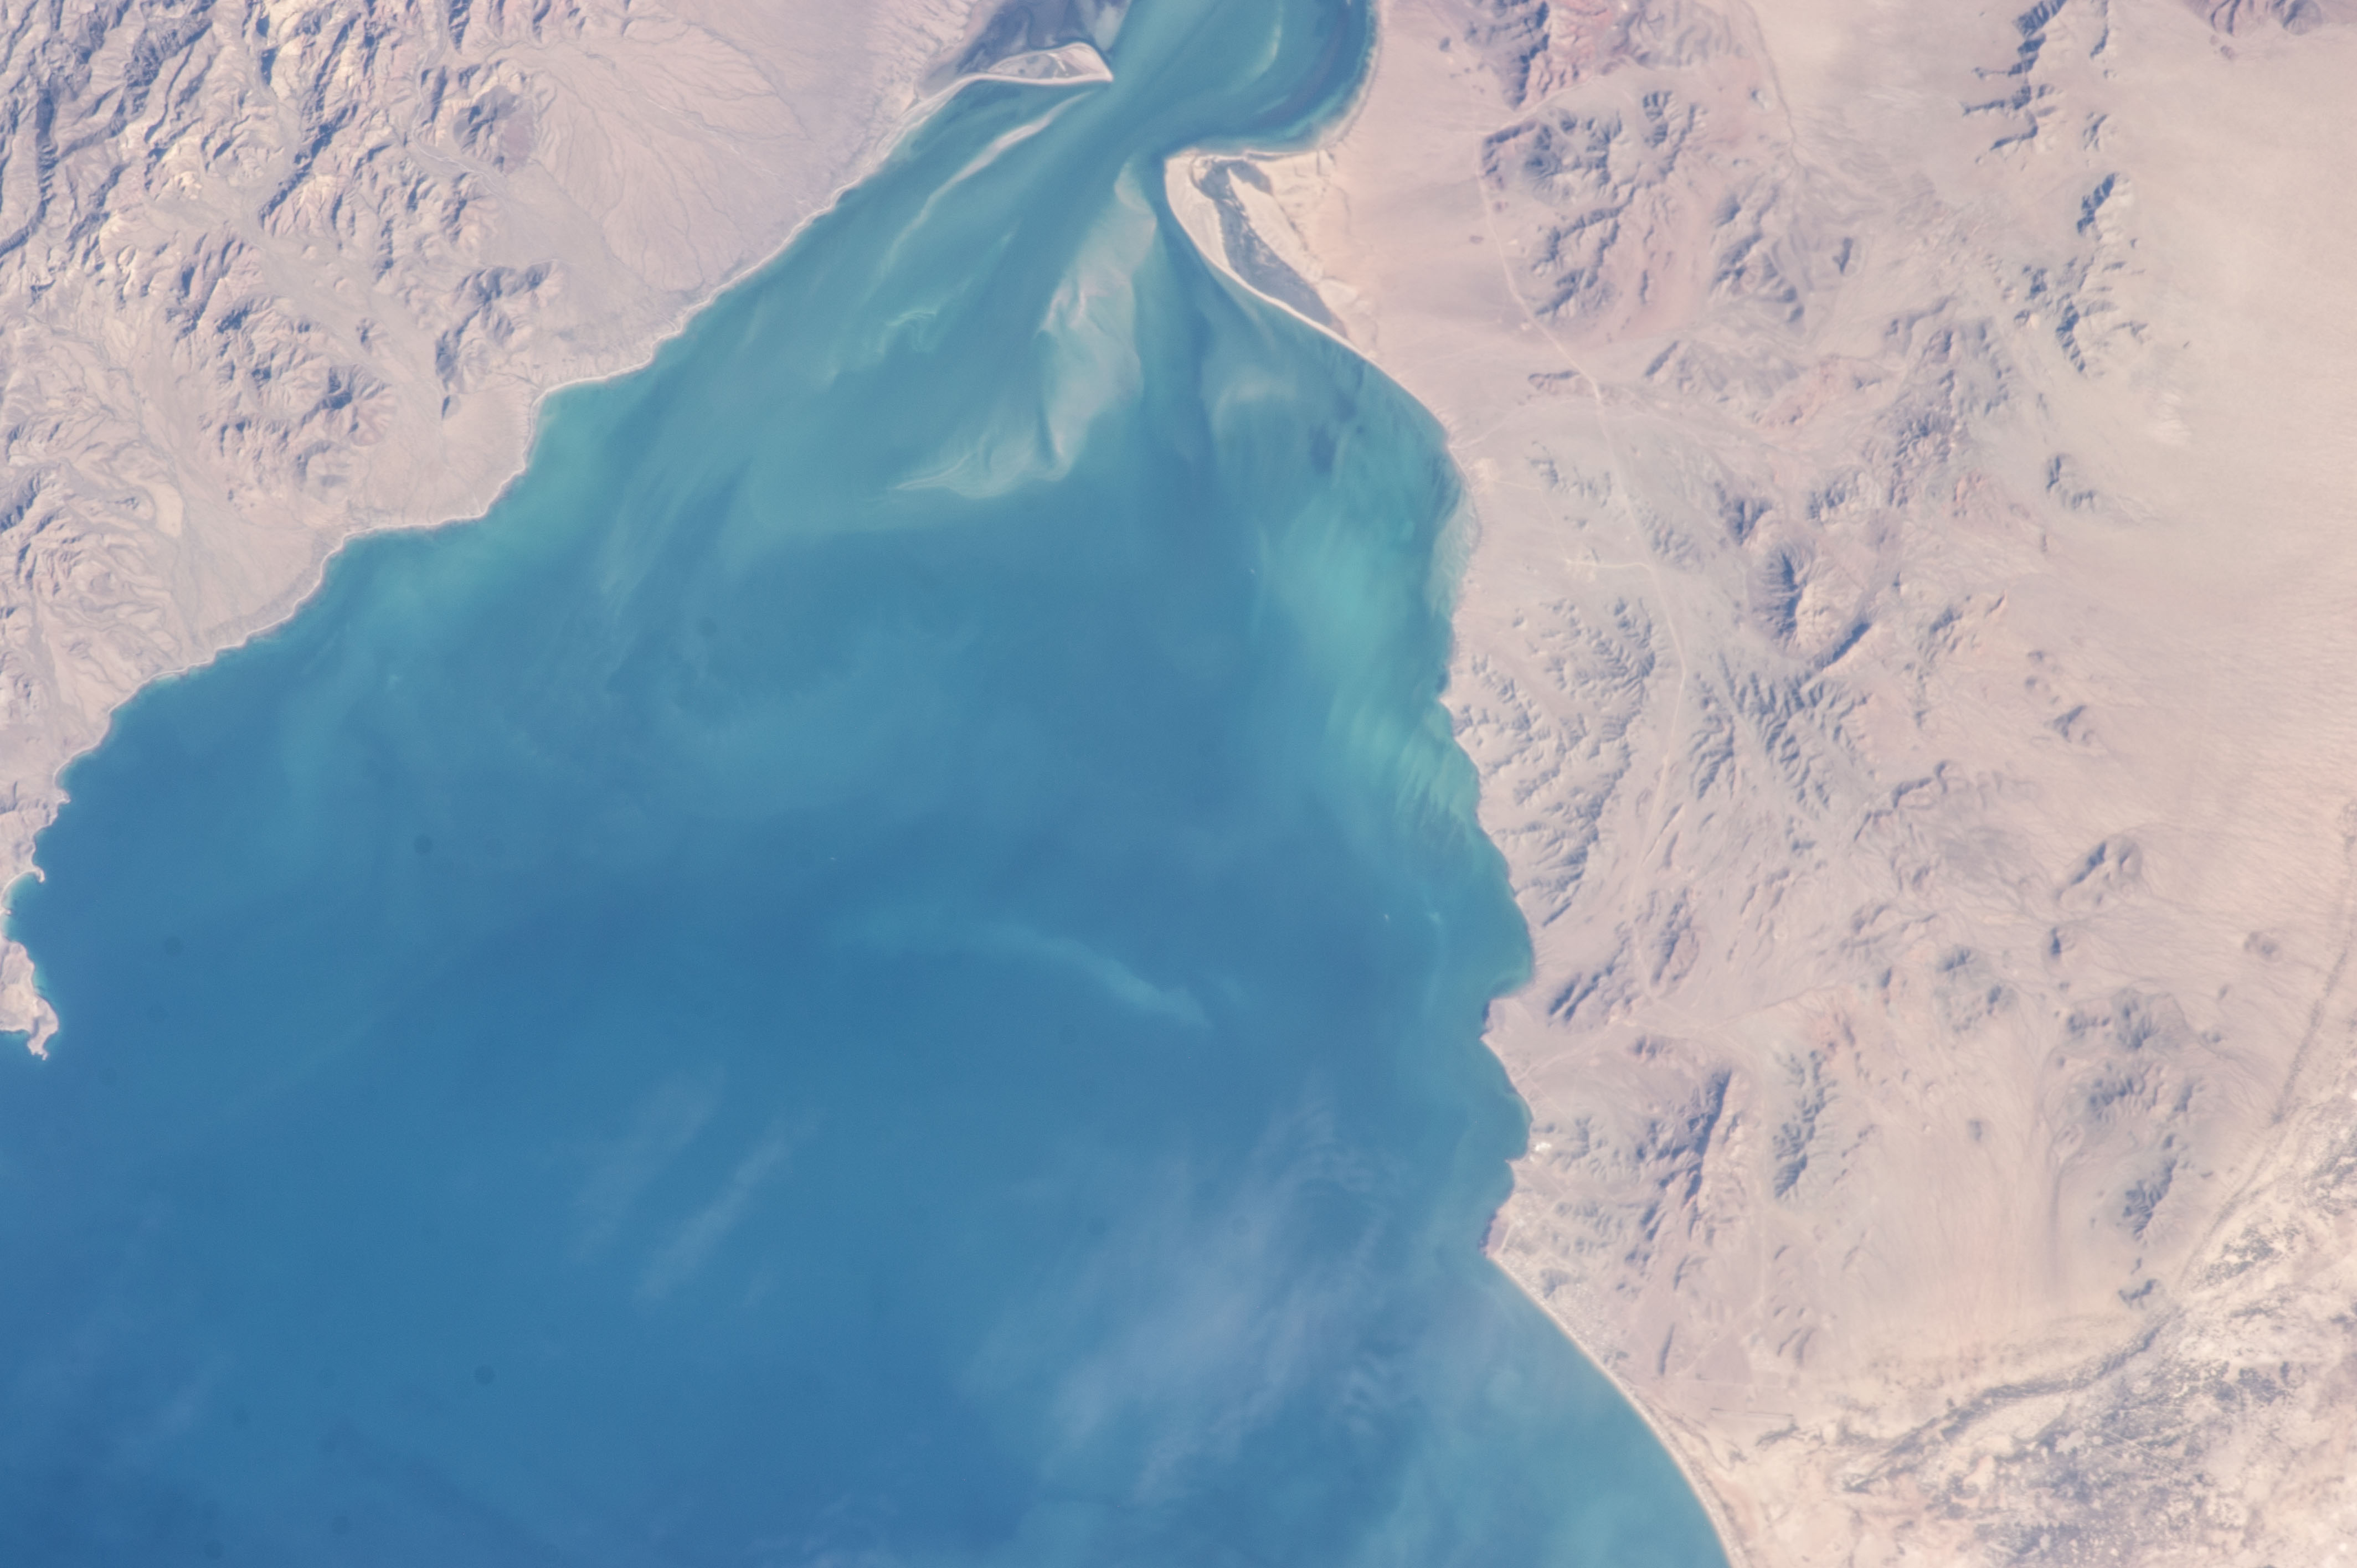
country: MEXICO
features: TIBURON ISLAND, MONTAINS, COAST, OF SONORA, GULF OF CALIFORNIA
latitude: 28.9
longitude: -112.2
